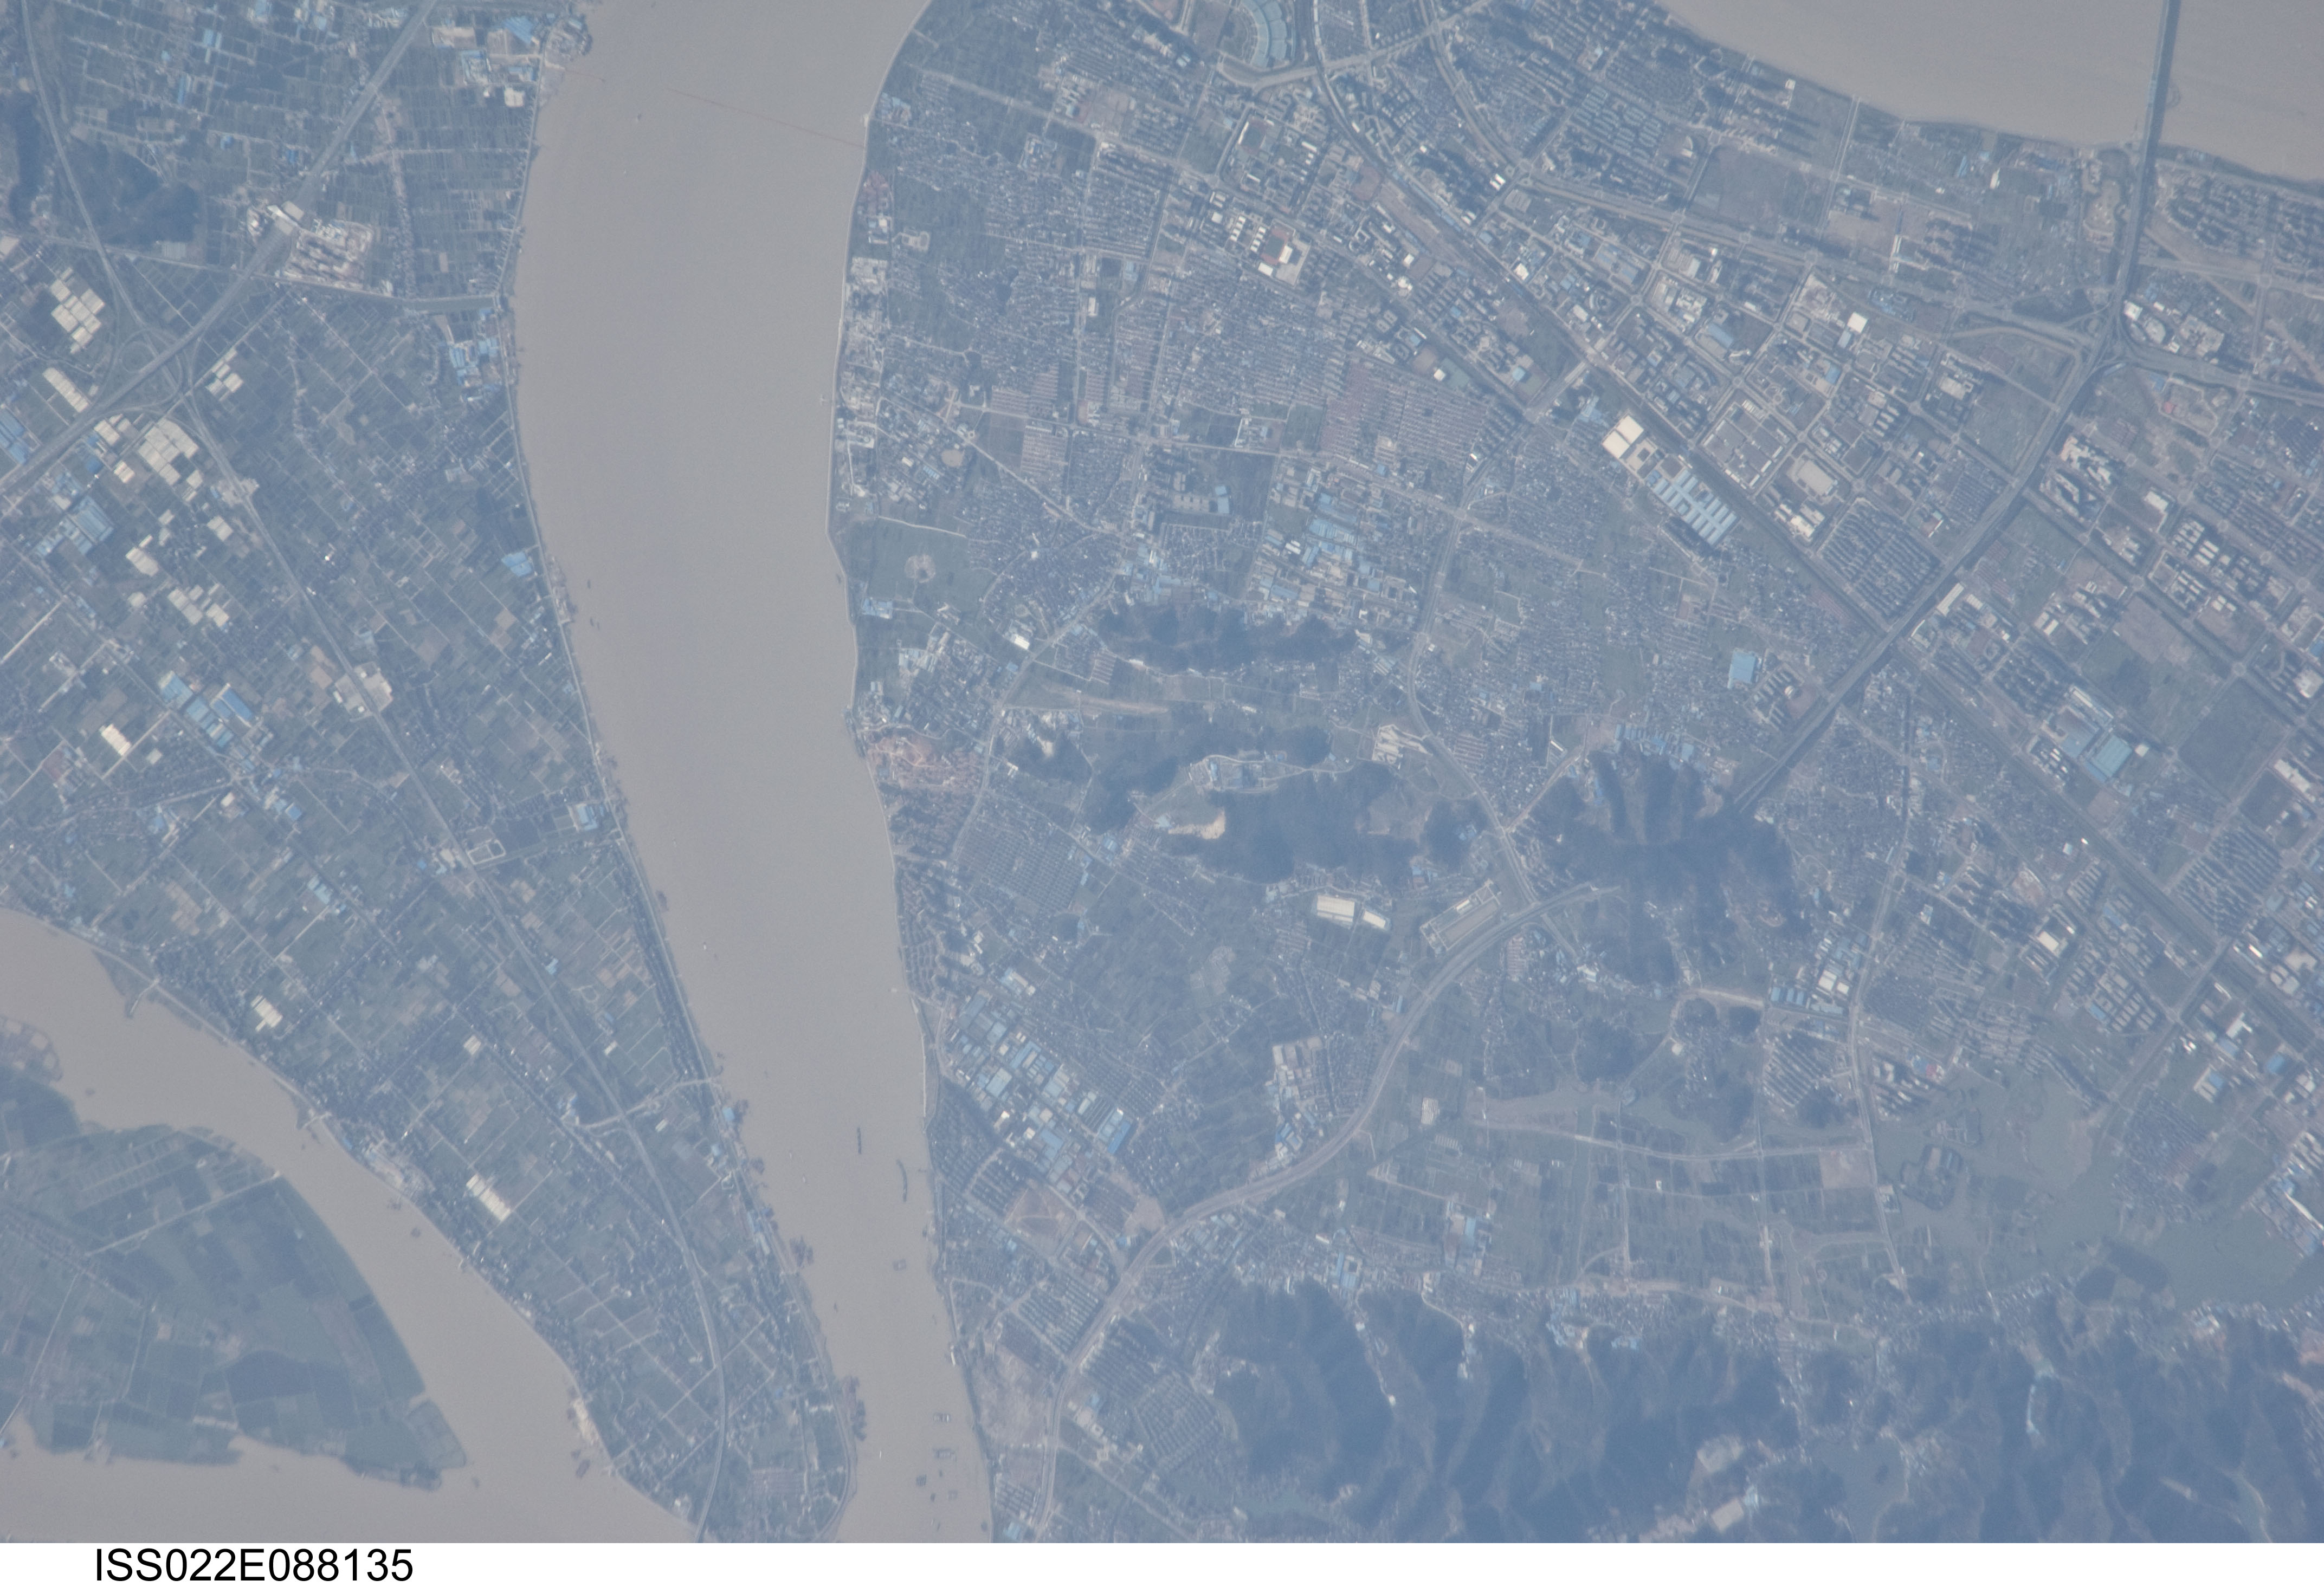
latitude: 30.1
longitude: 120.2
